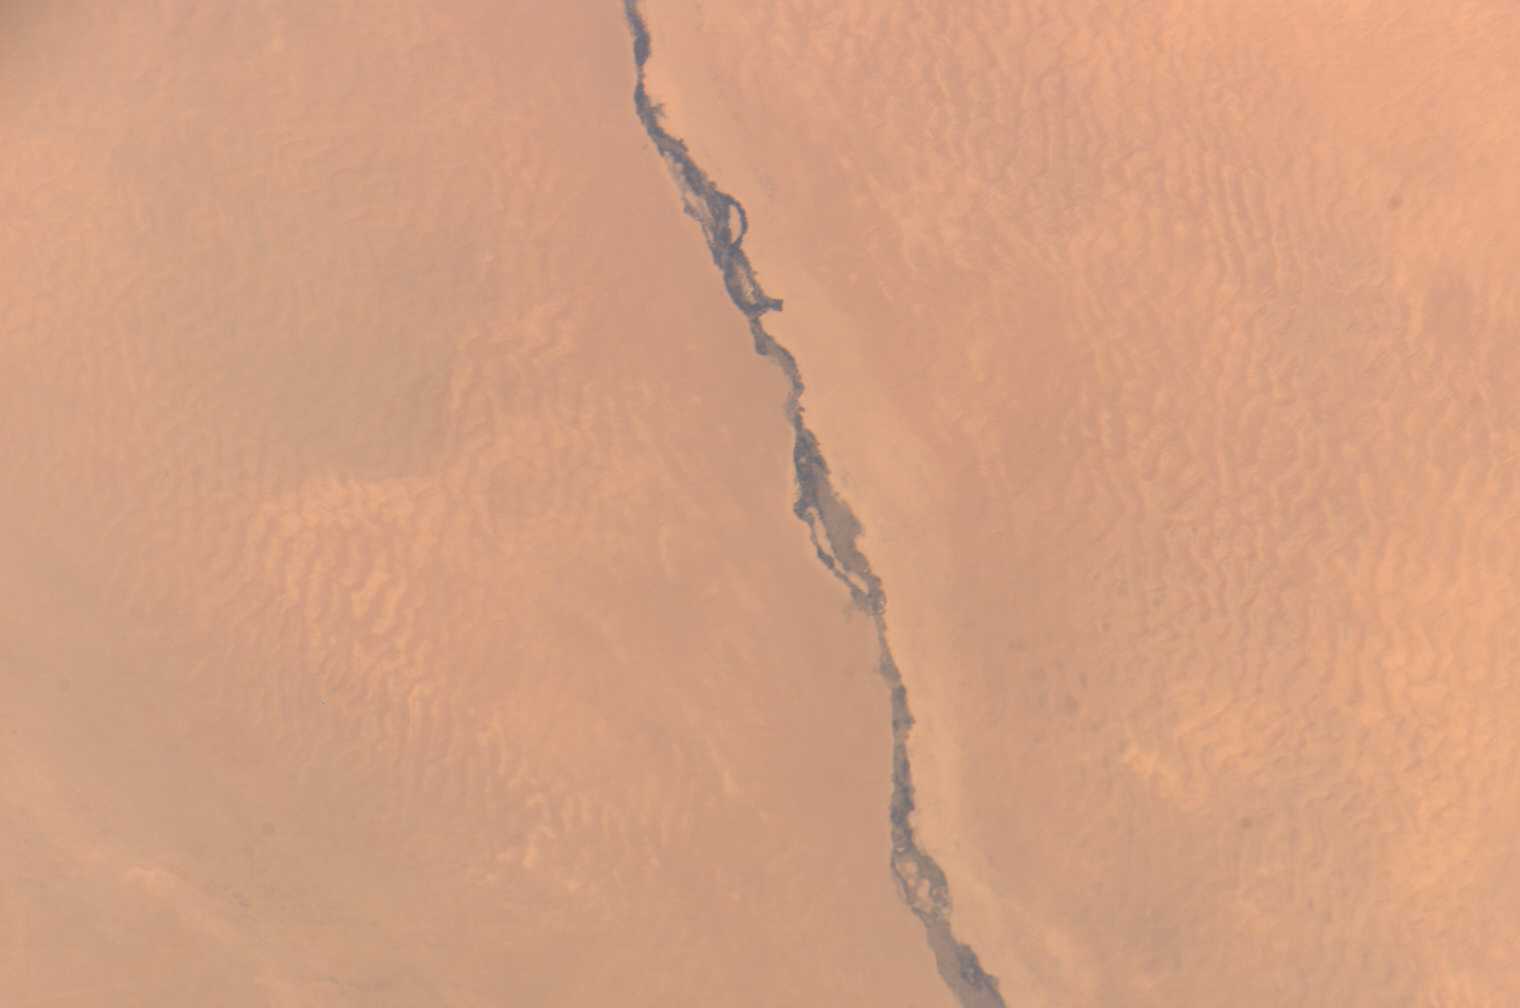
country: CHAD
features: WADI LIDEY, DUNES
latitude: 15.6
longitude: 19.8
